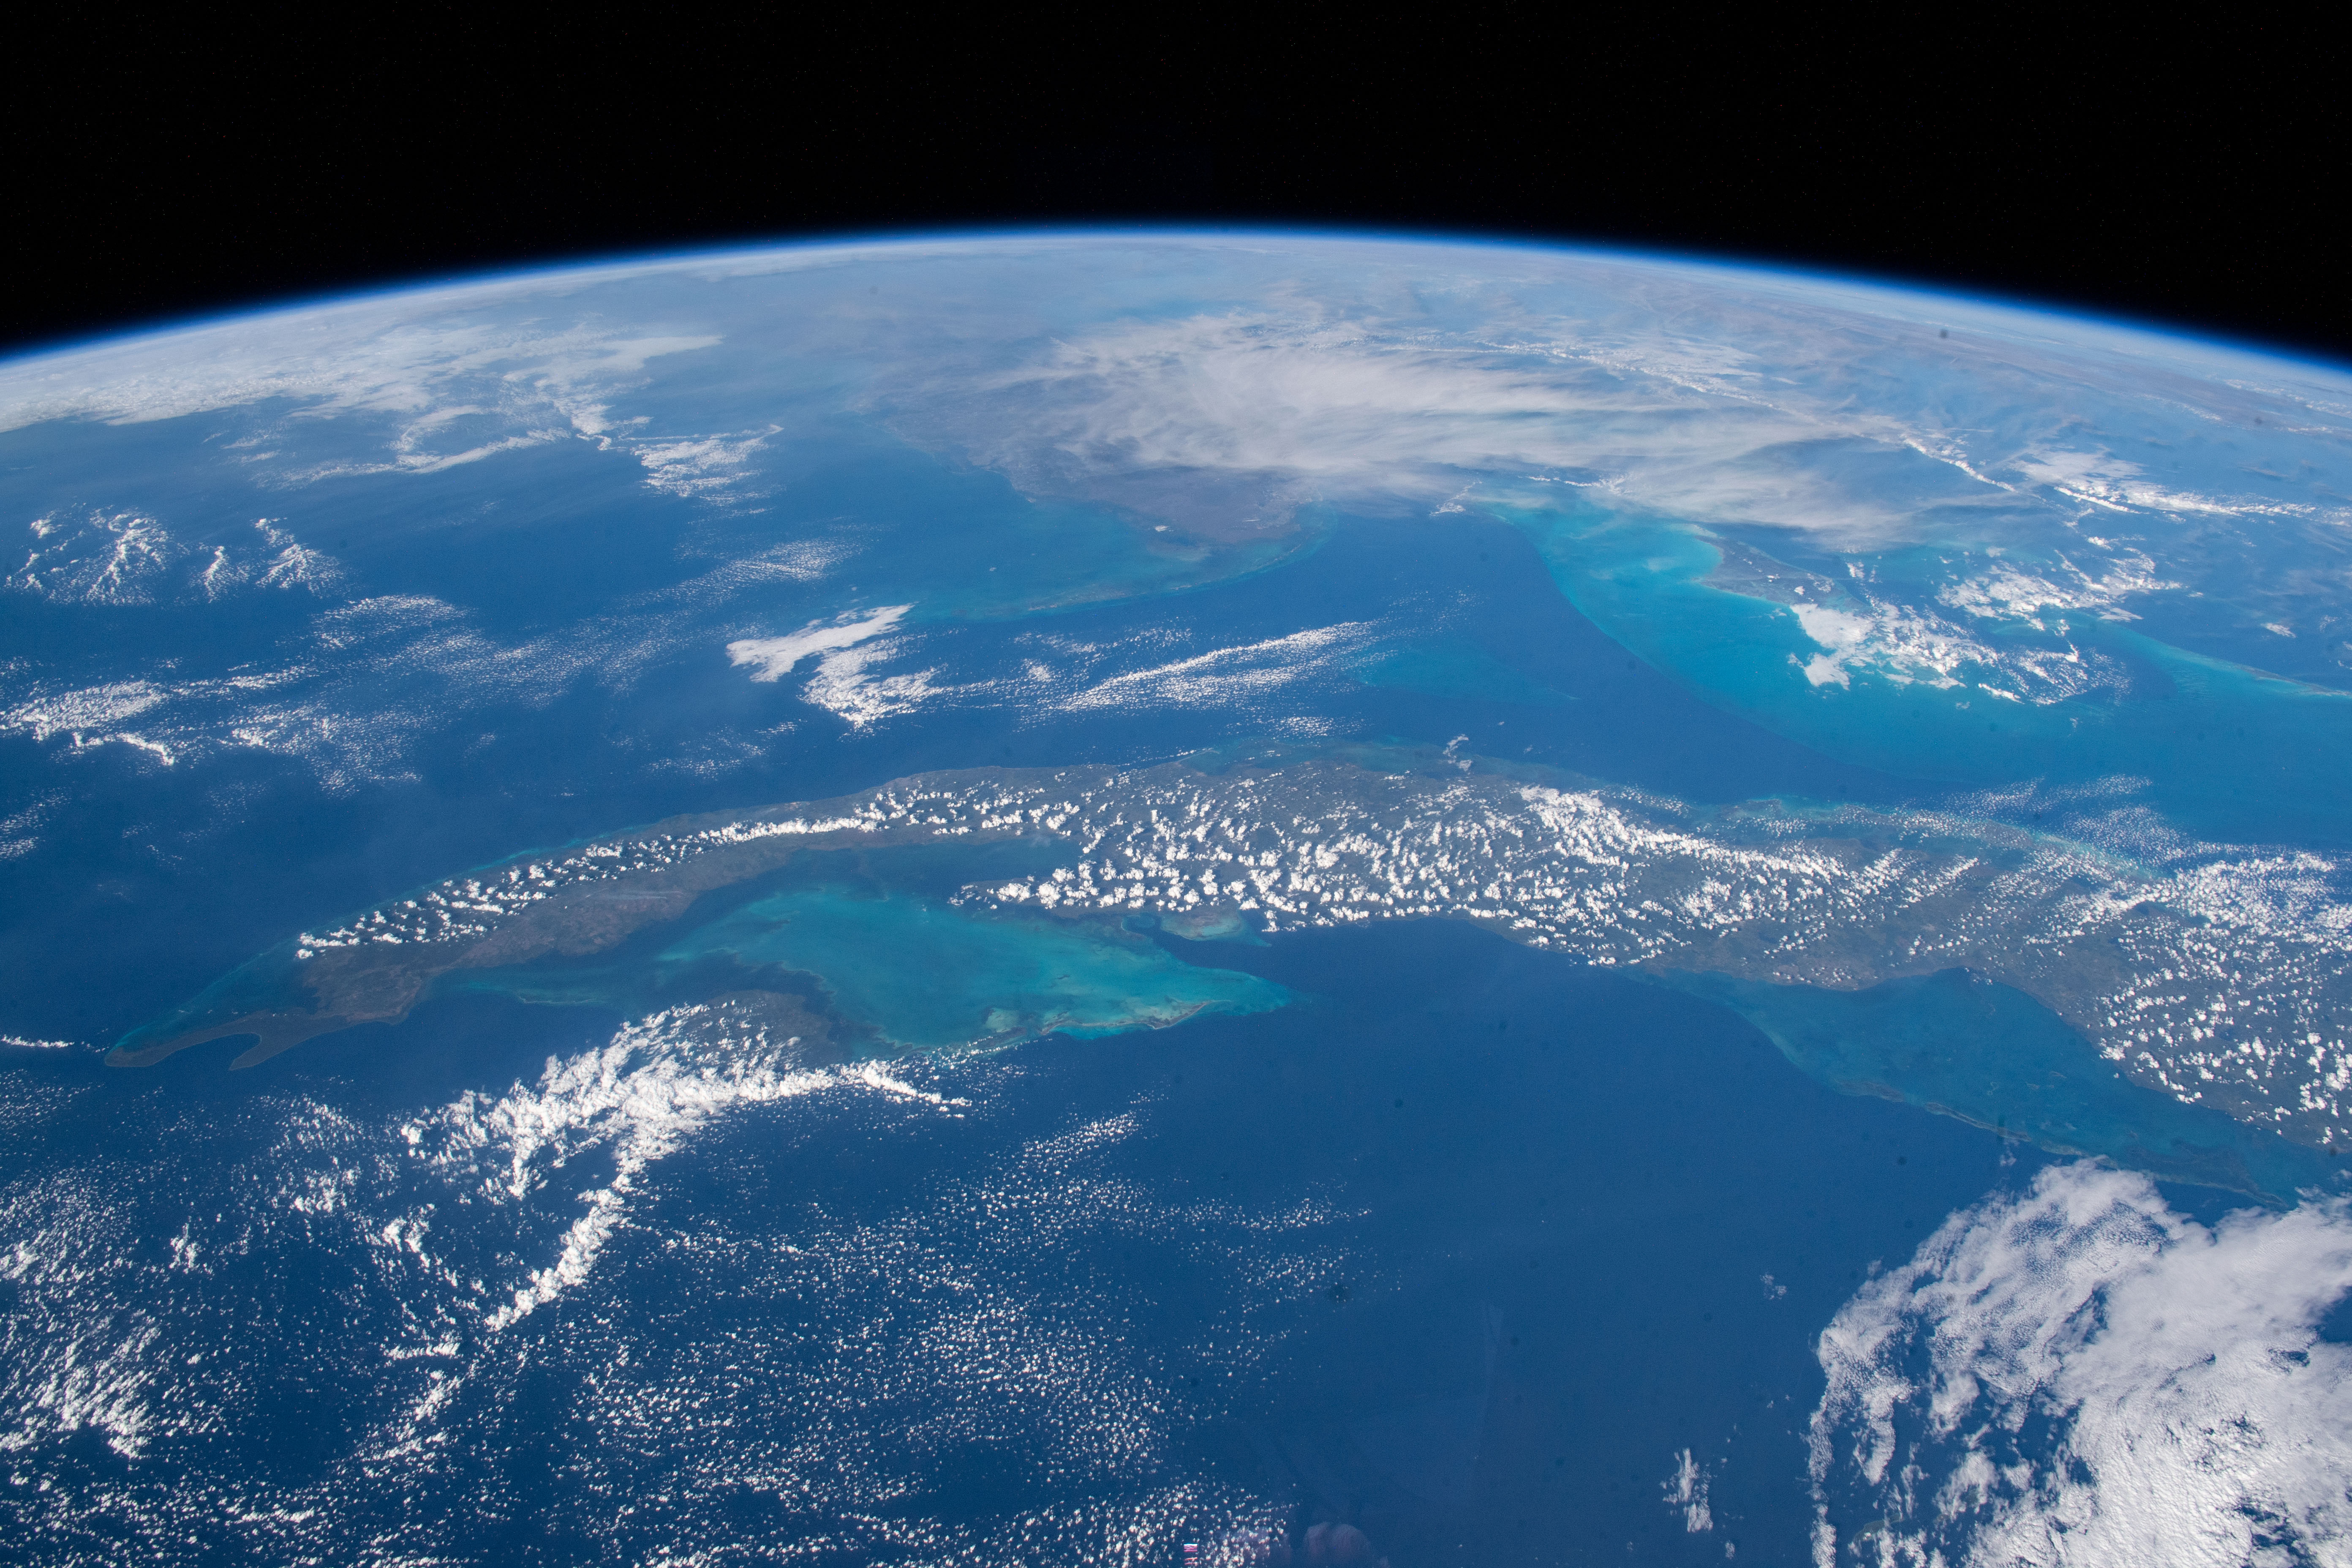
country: CUBA
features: CUBA
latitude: 23.0
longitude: -80.5
